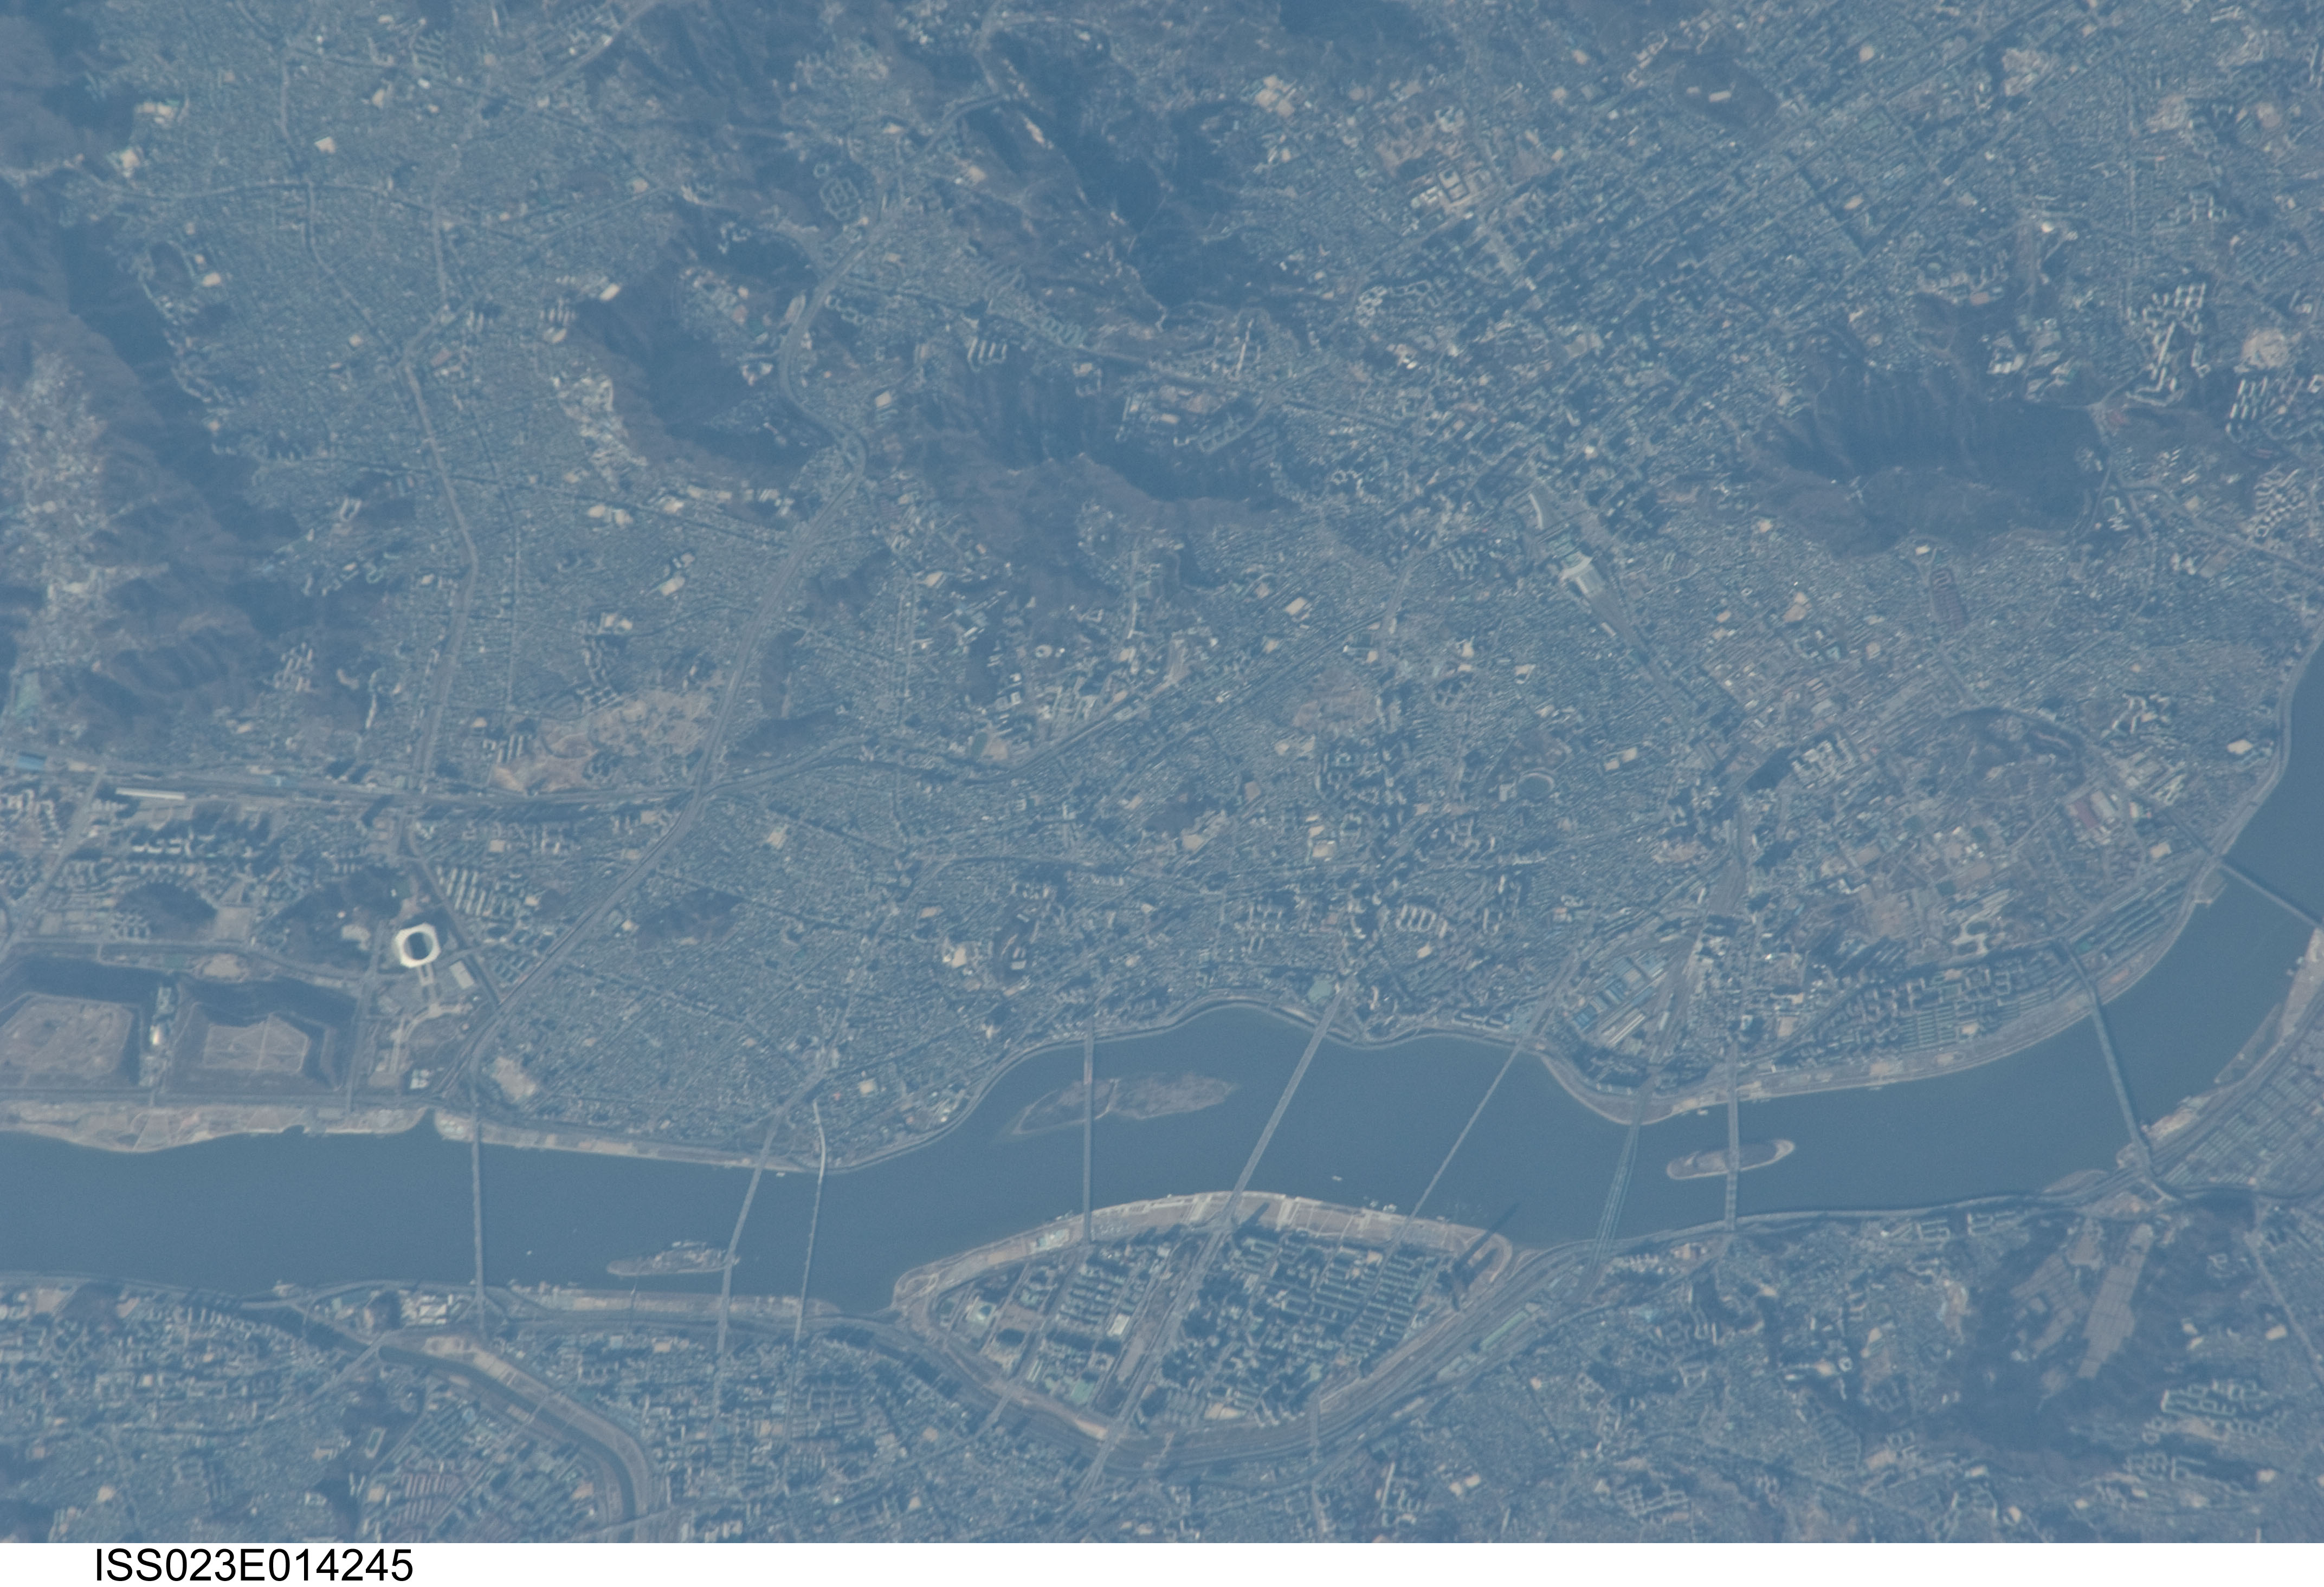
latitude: 37.5
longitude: 126.9
